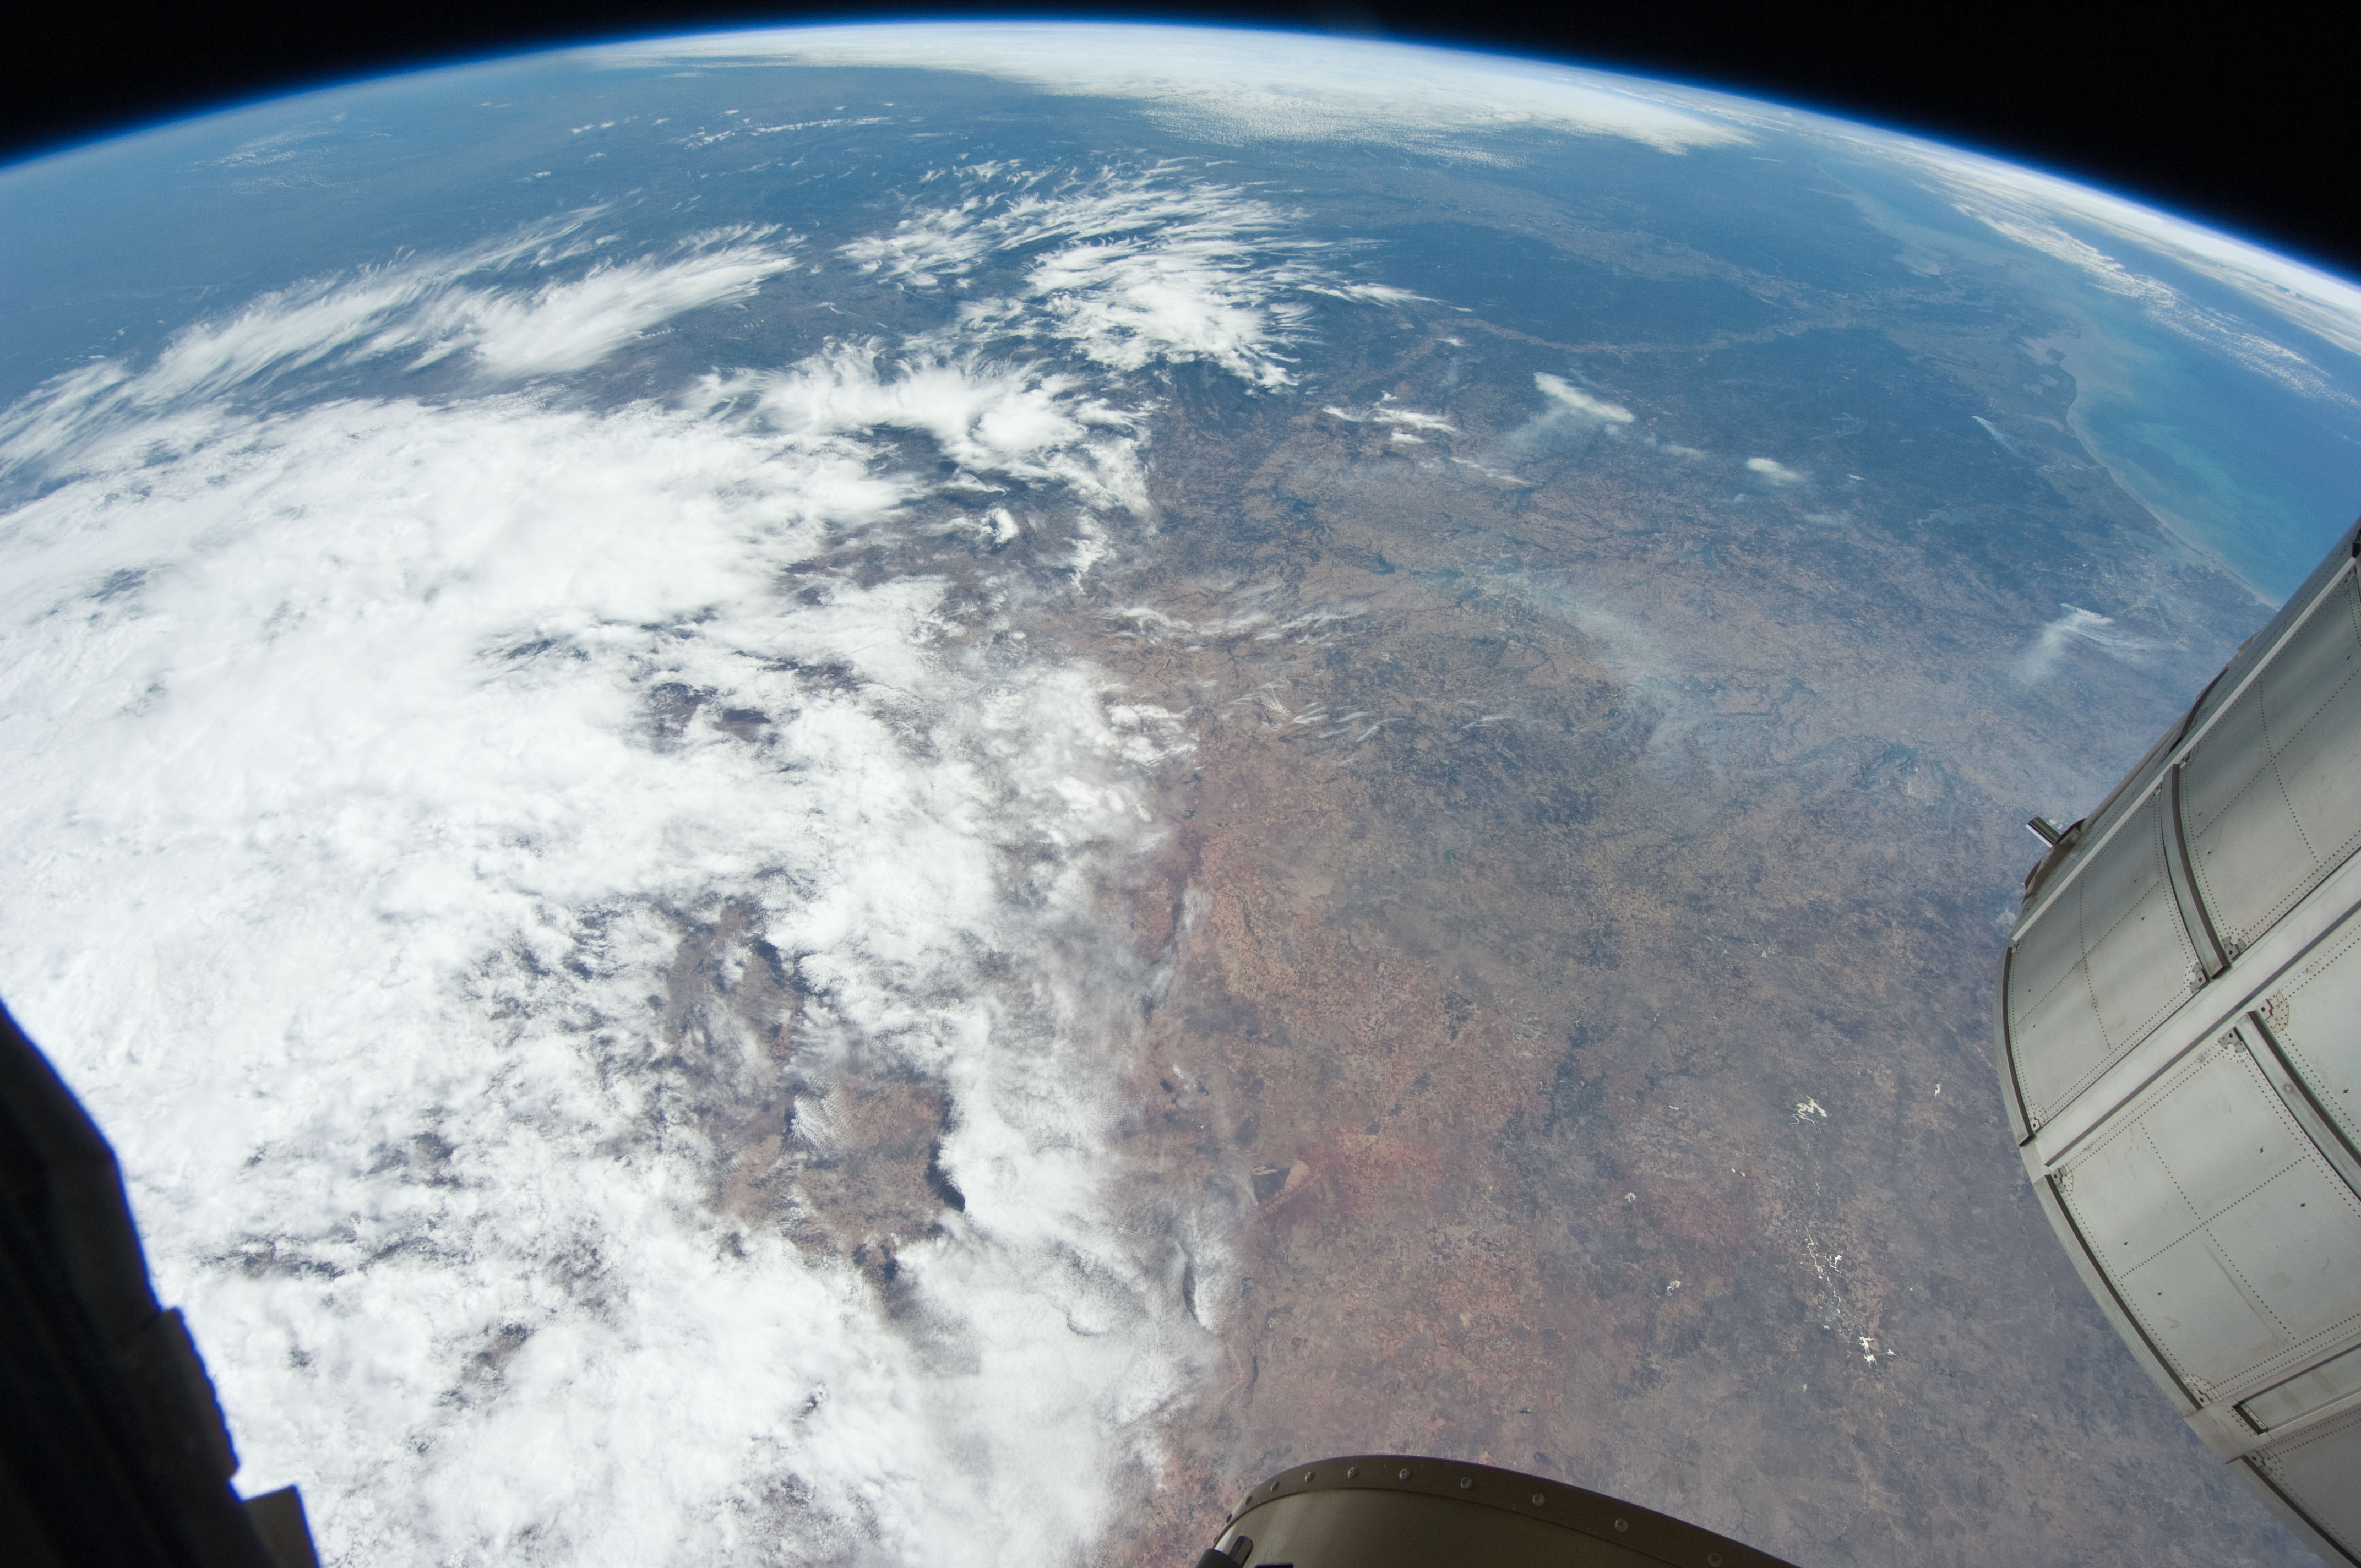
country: USA-KANSAS
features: PAN-PLAINS, GULF OF MEXICO, SMOKE PLUMES, RED R. V., MISSISSIPPI R. V., ISS
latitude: 38.5
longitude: -97.0
